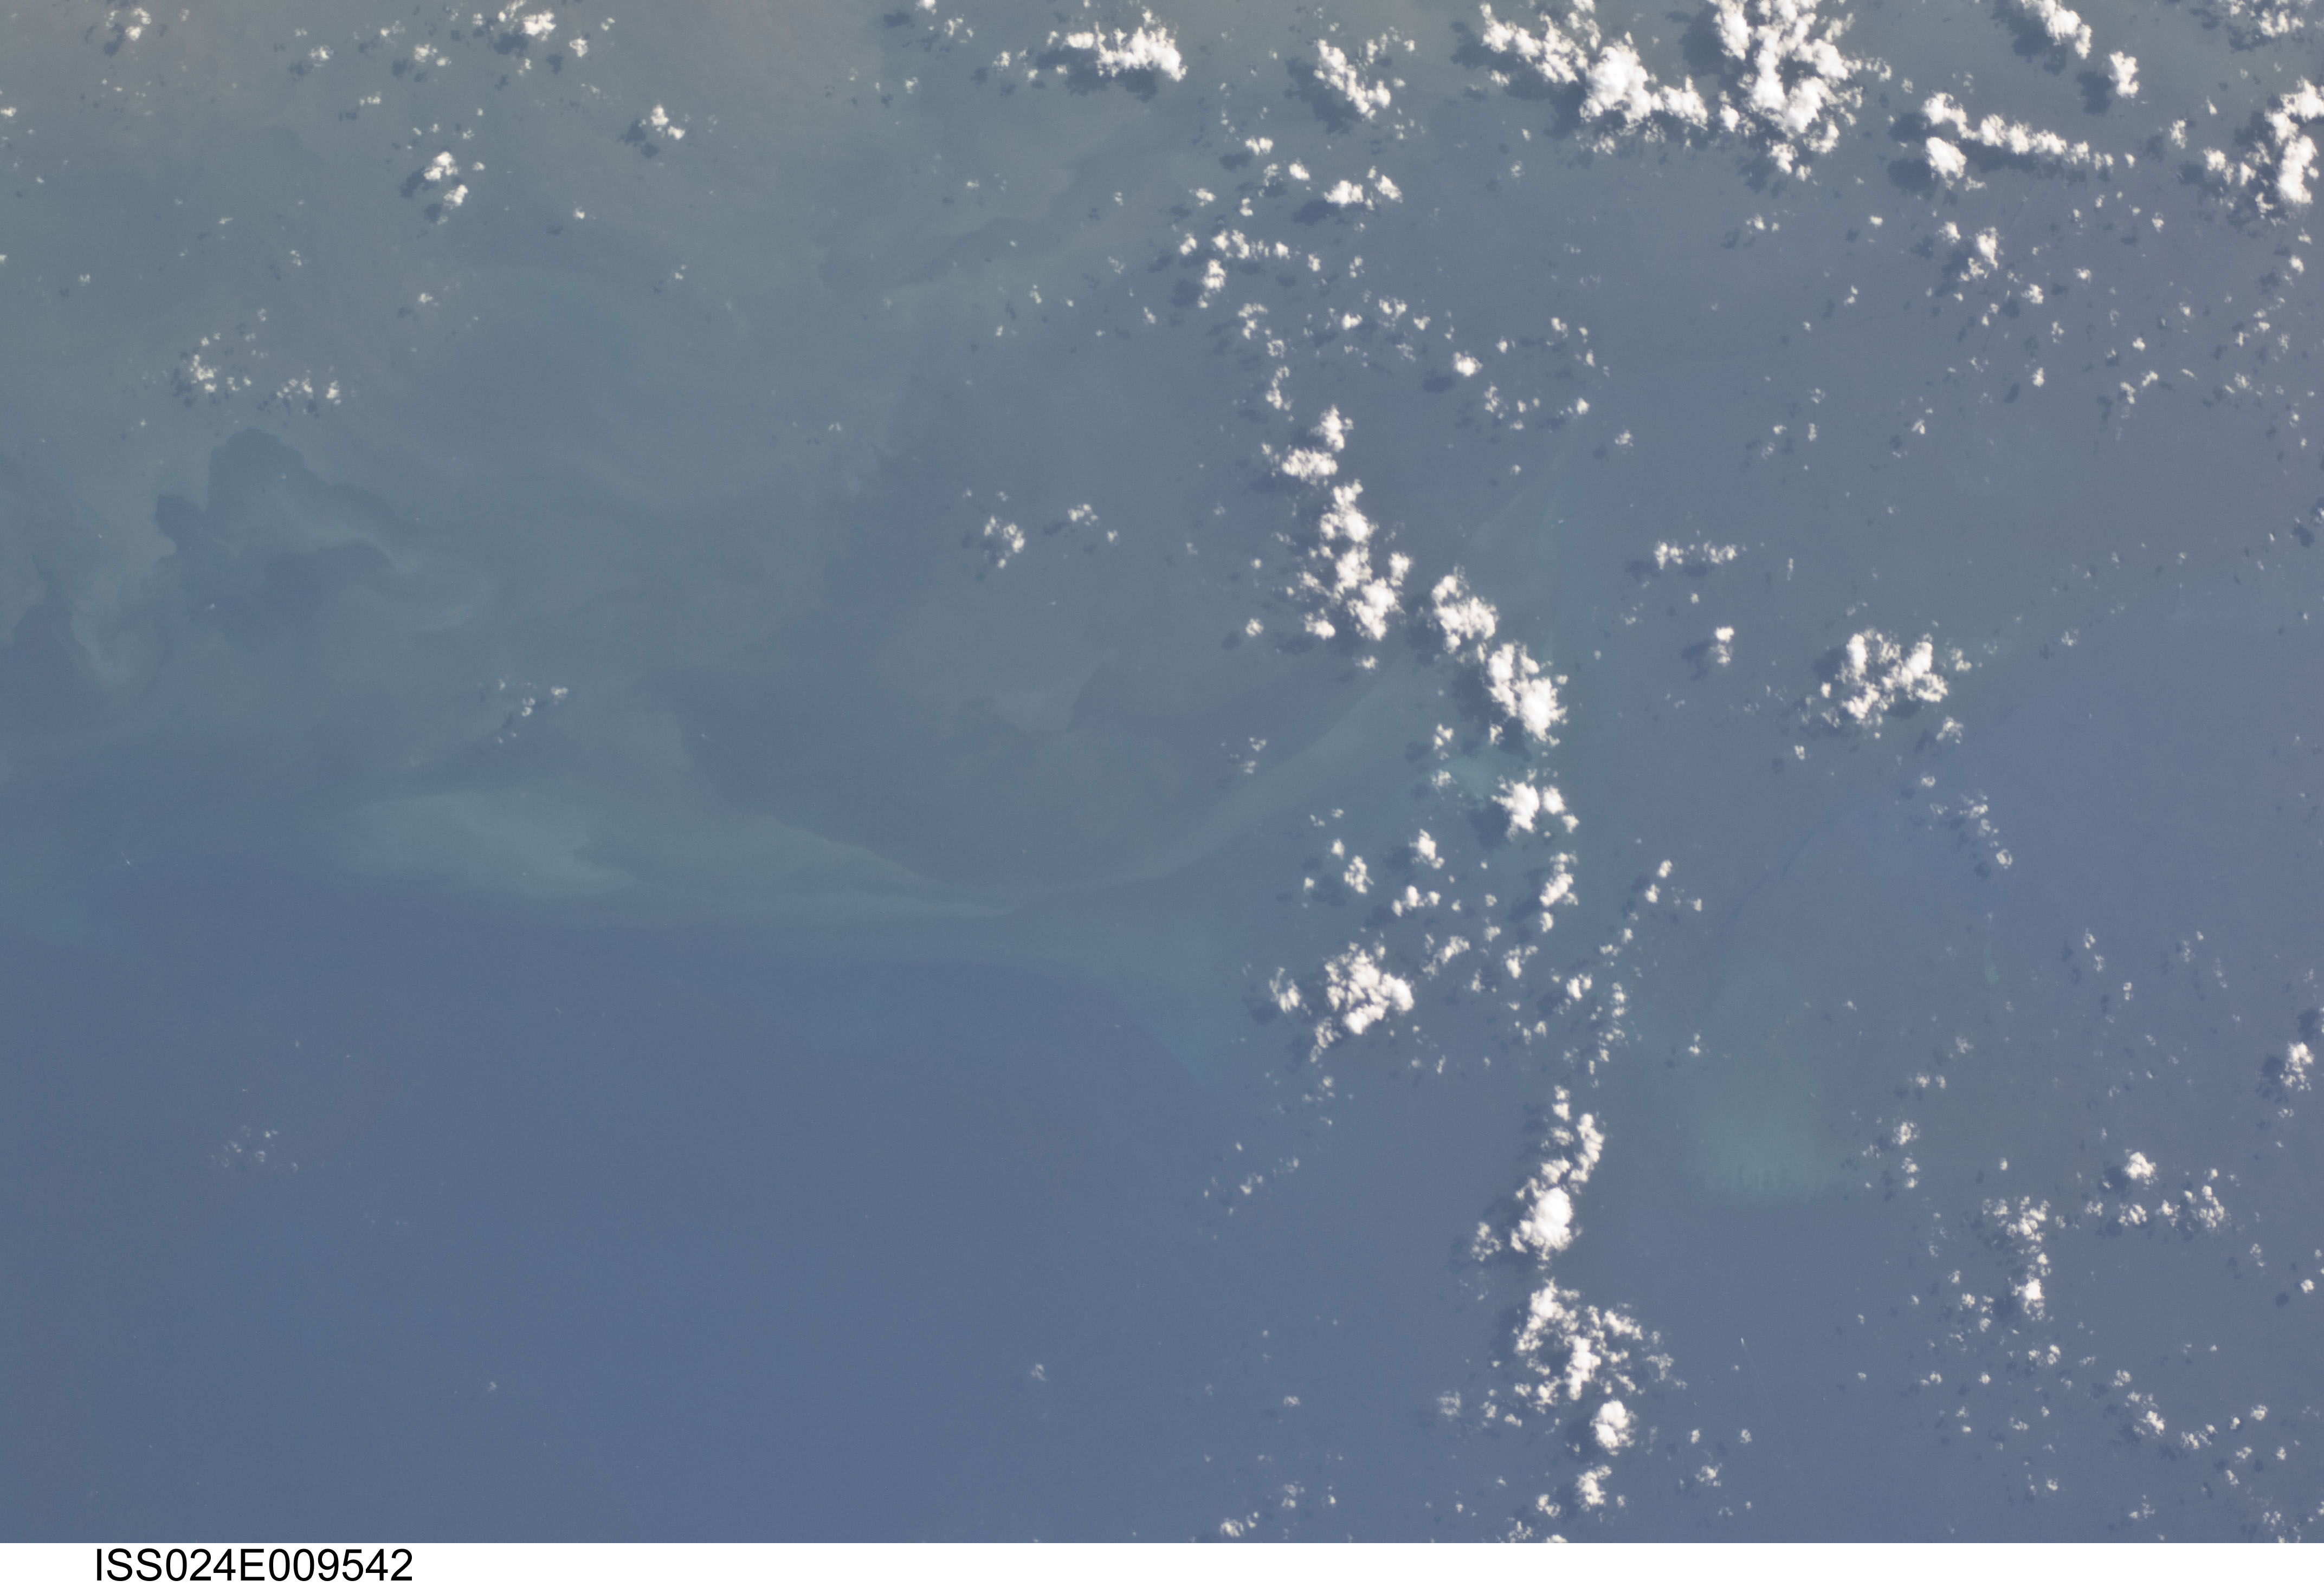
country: USA-LOUISIANA
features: GULF OF MEXICO, SEDIMENT PLUMES SOUTH OF ISLES DENIERES
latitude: 28.6
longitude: -90.8
